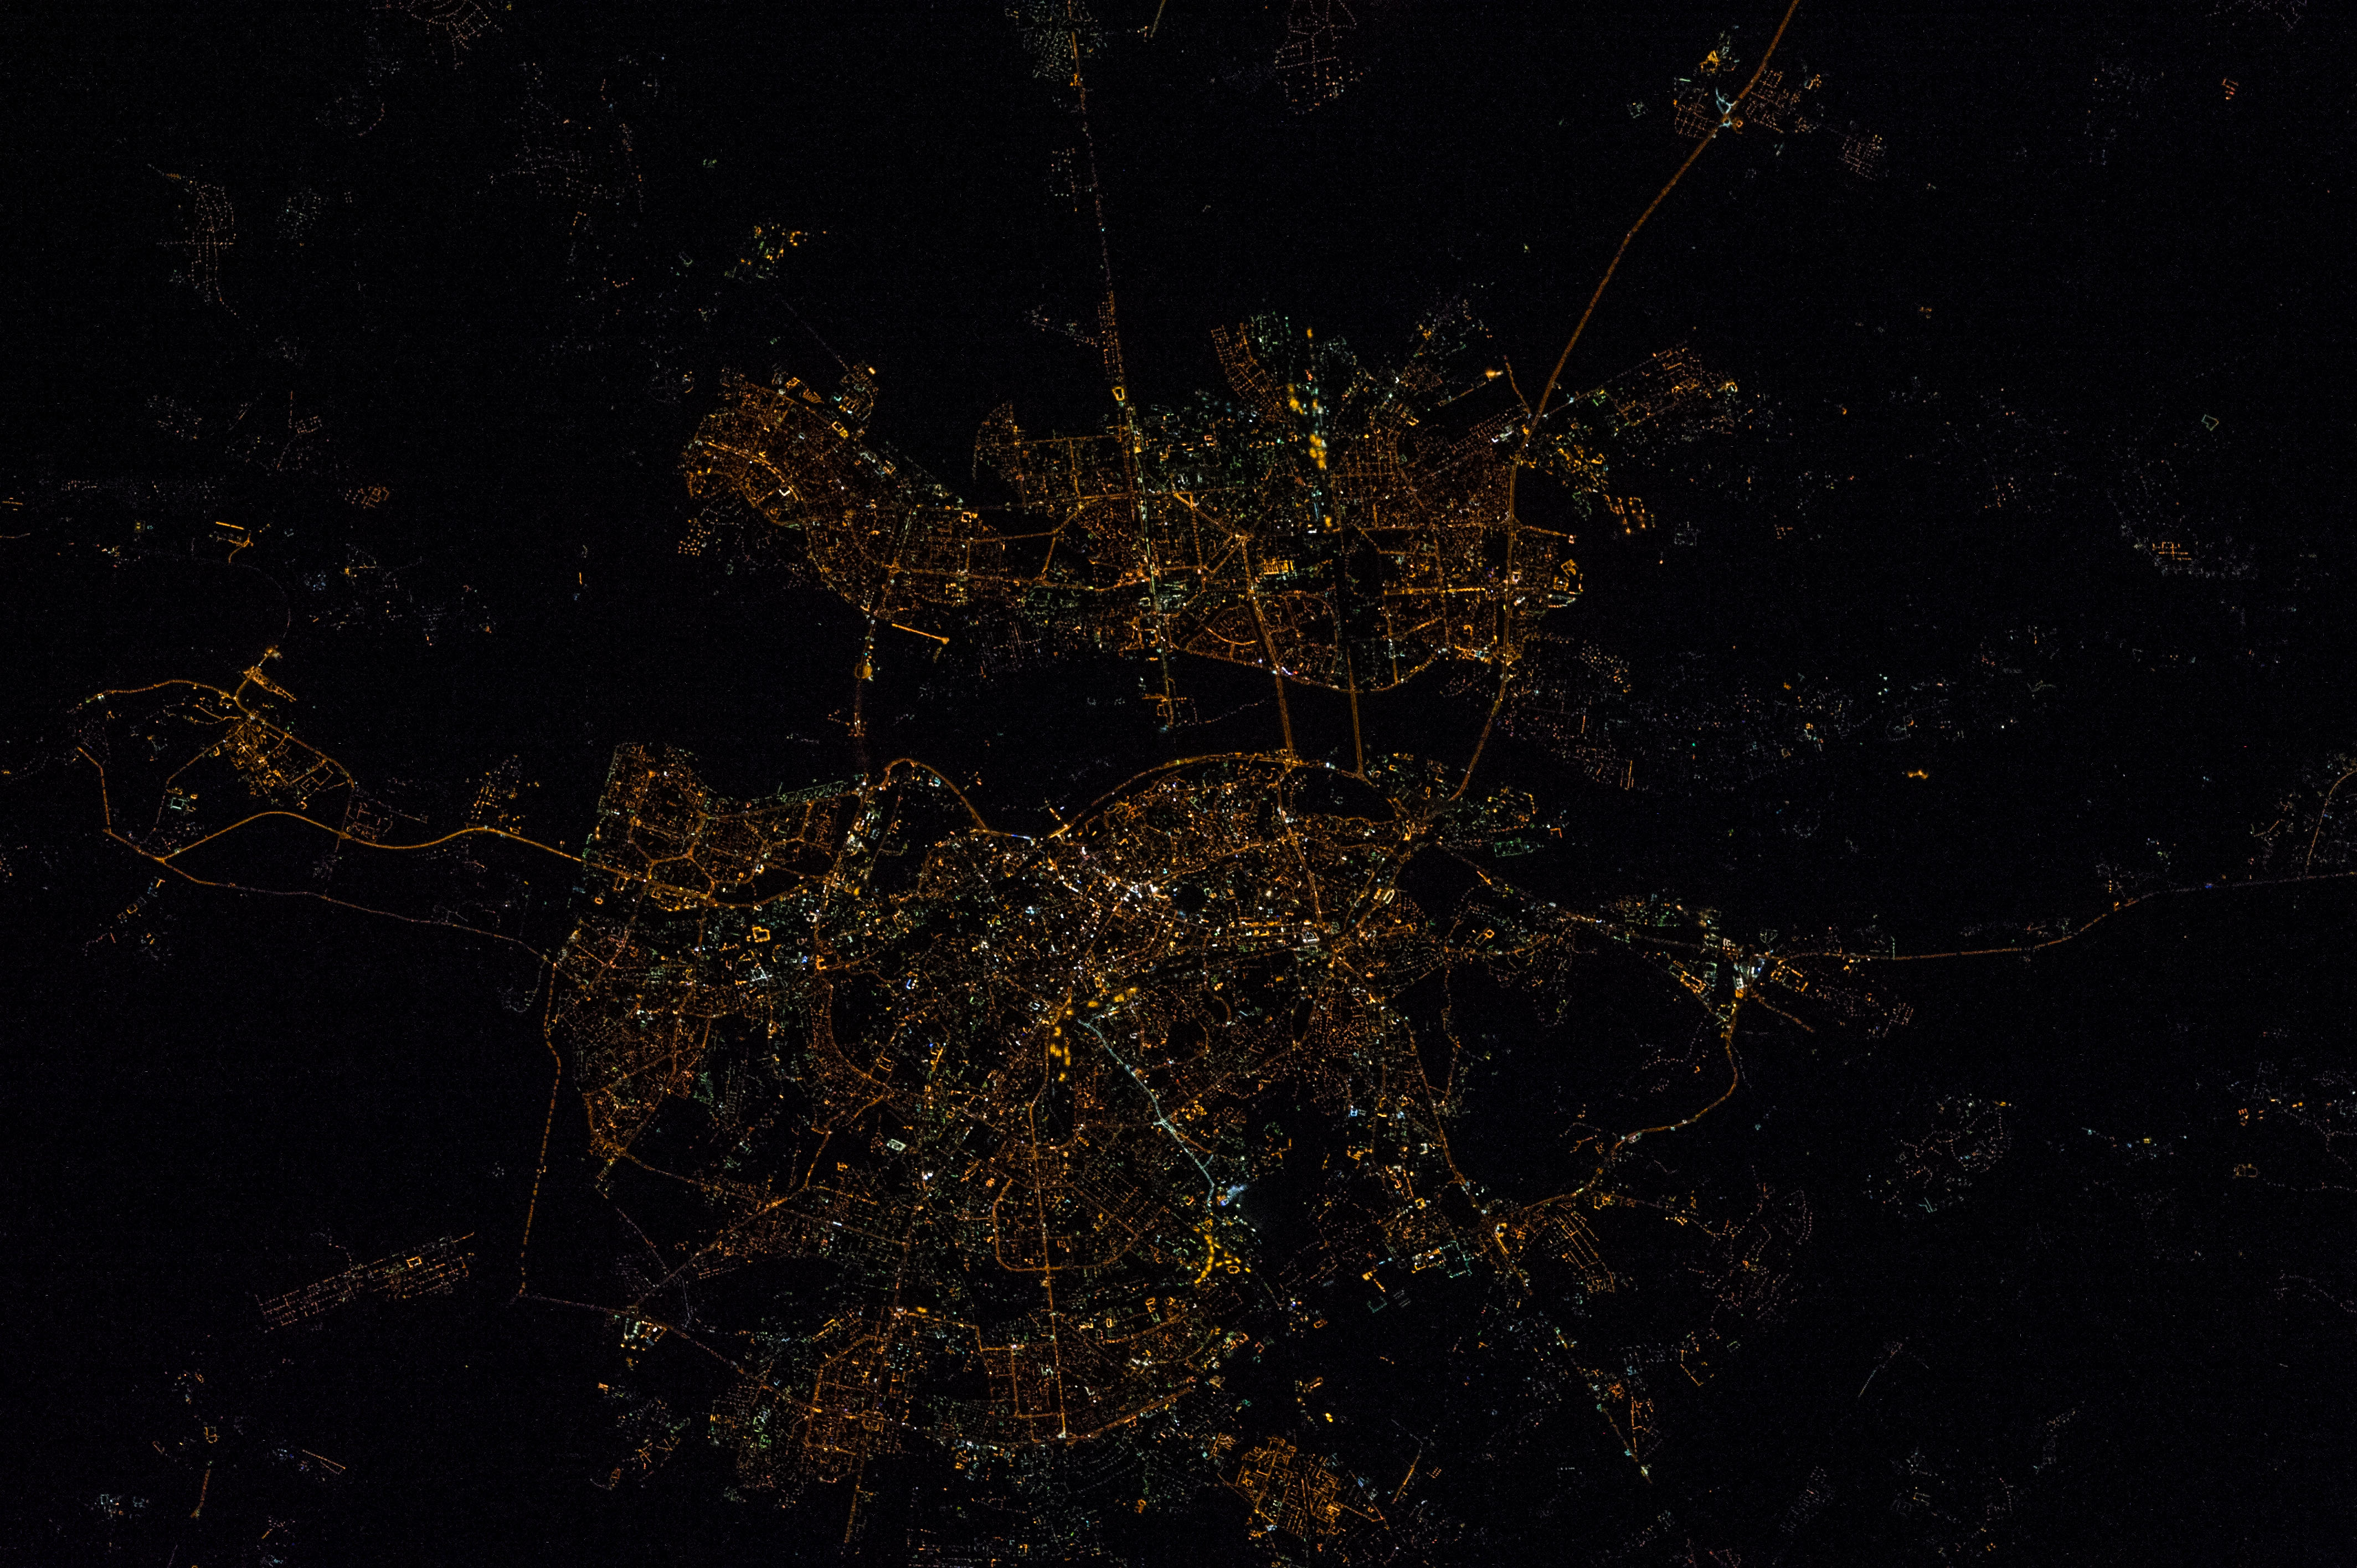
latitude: 50.4
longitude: 30.6
